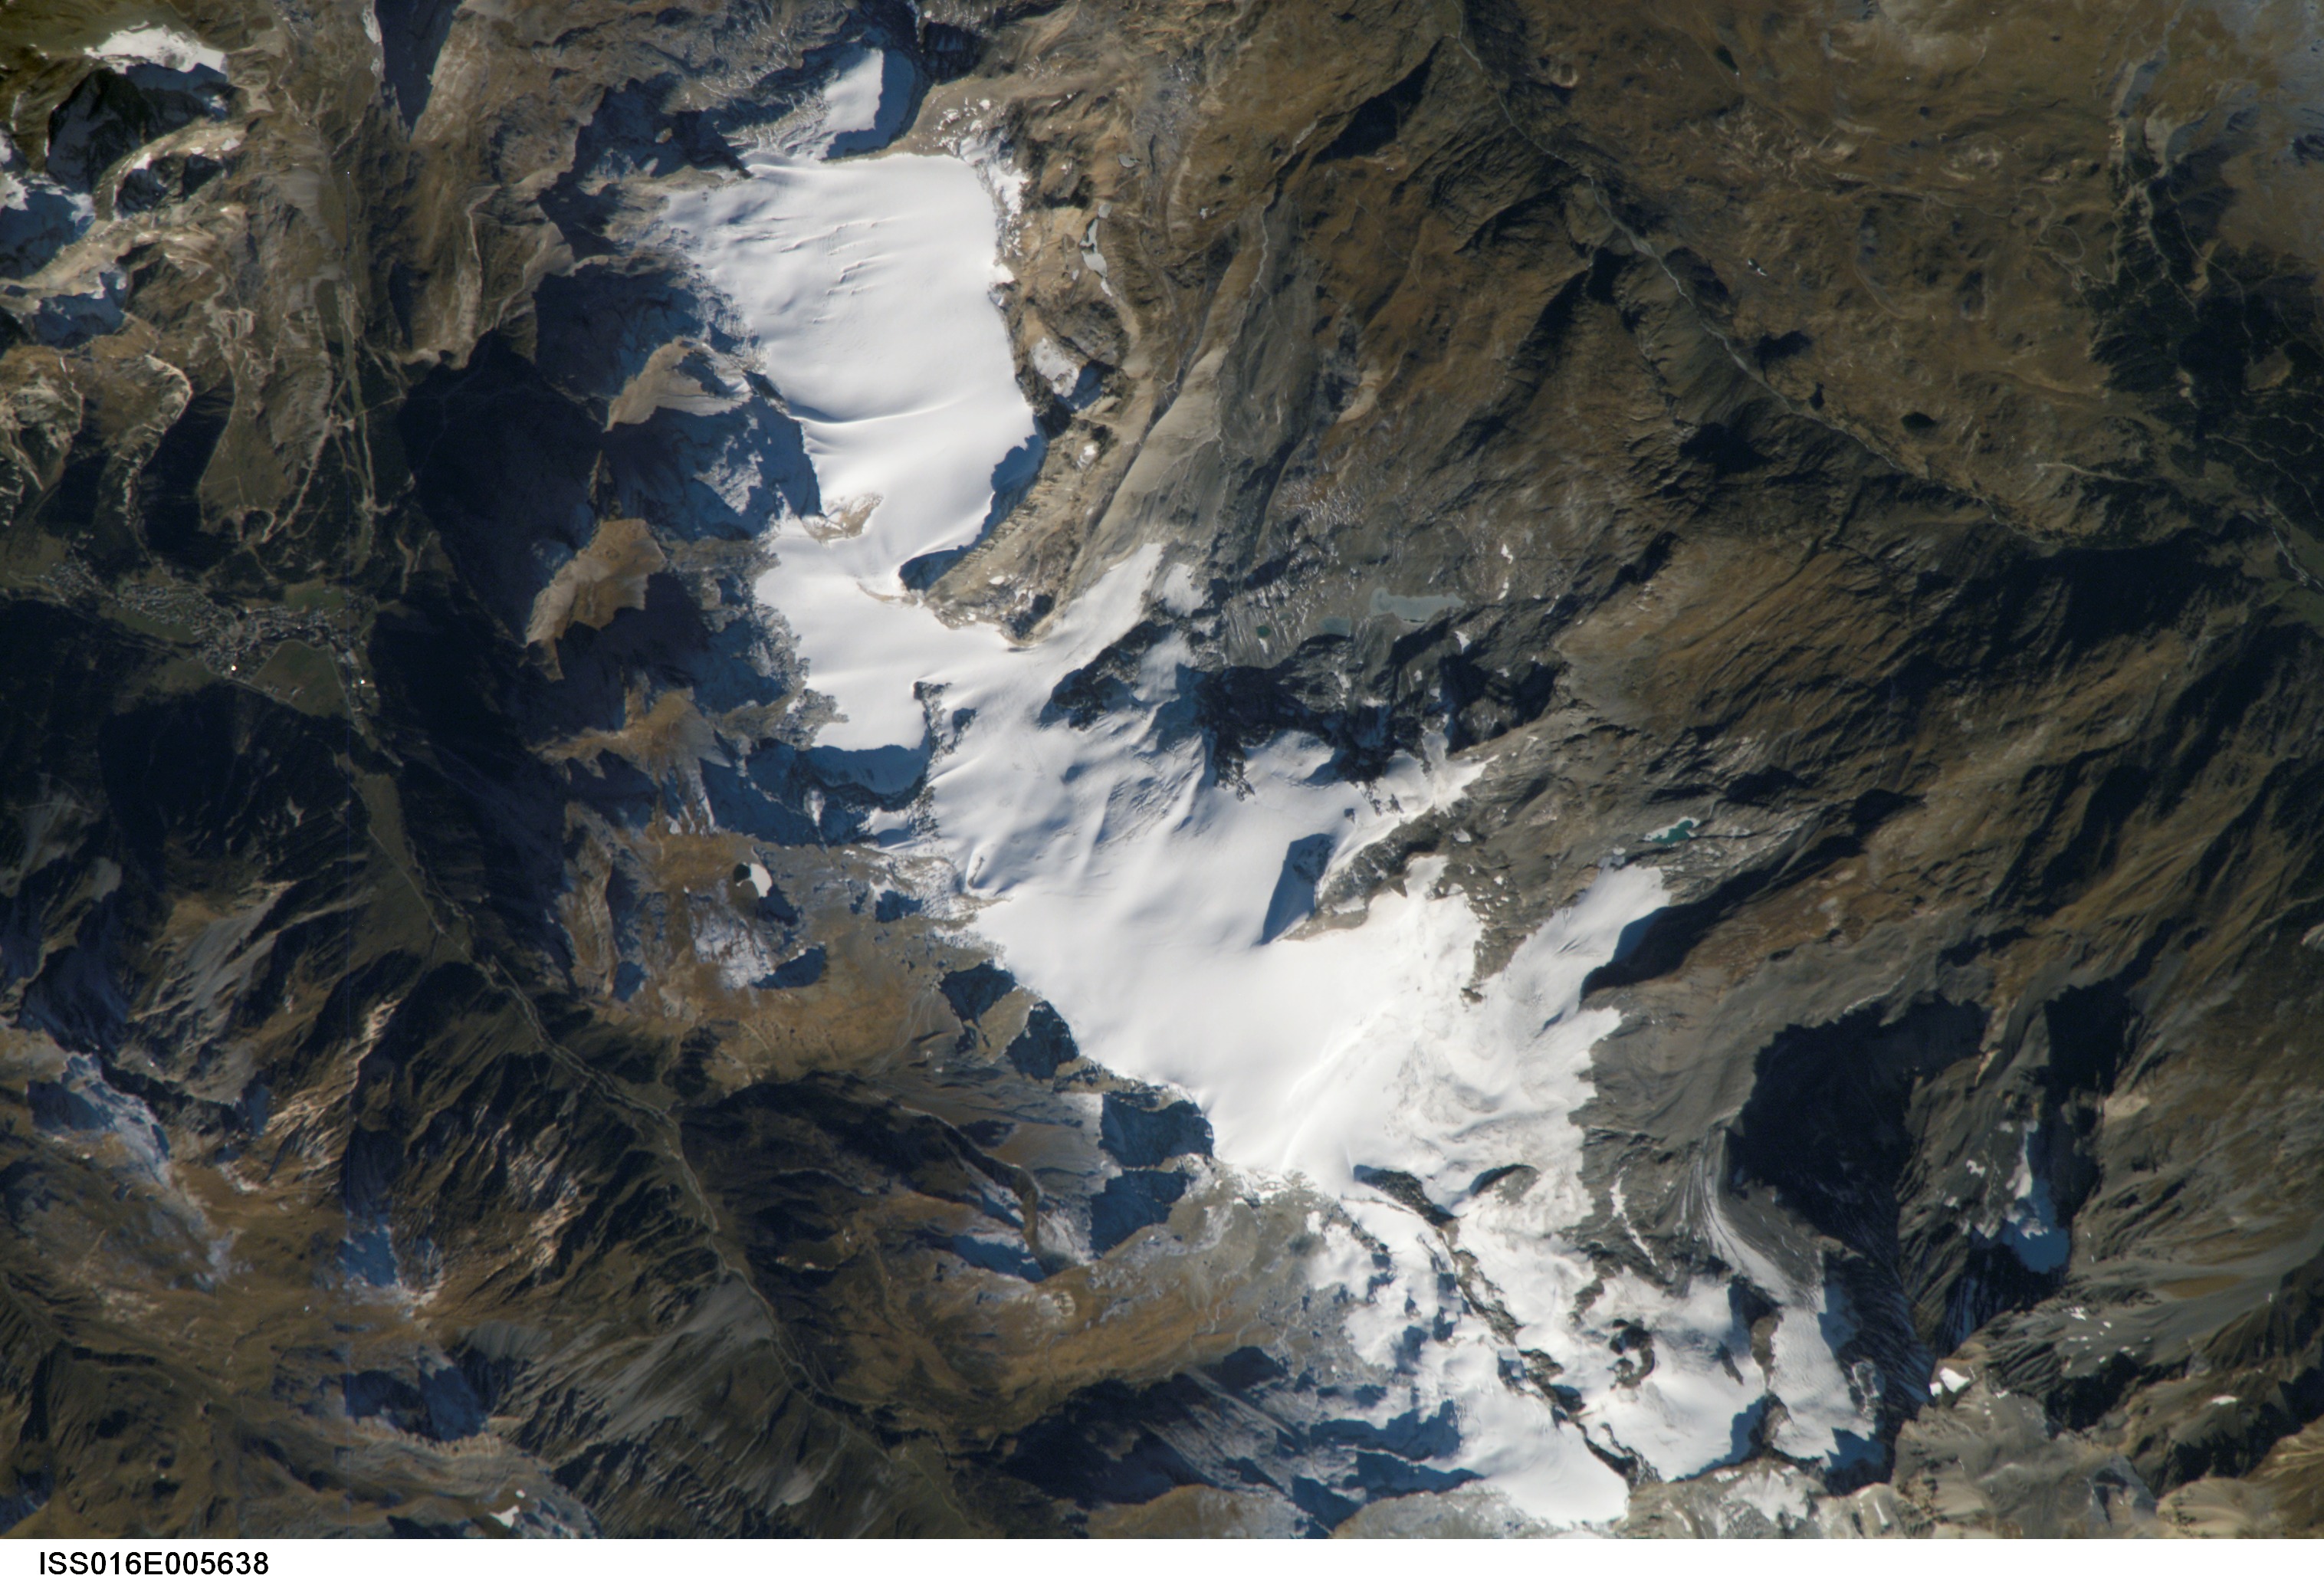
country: FRANCE
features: PARRACHEE PK., ICE FIELD, GL.
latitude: 45.3
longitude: 6.8
